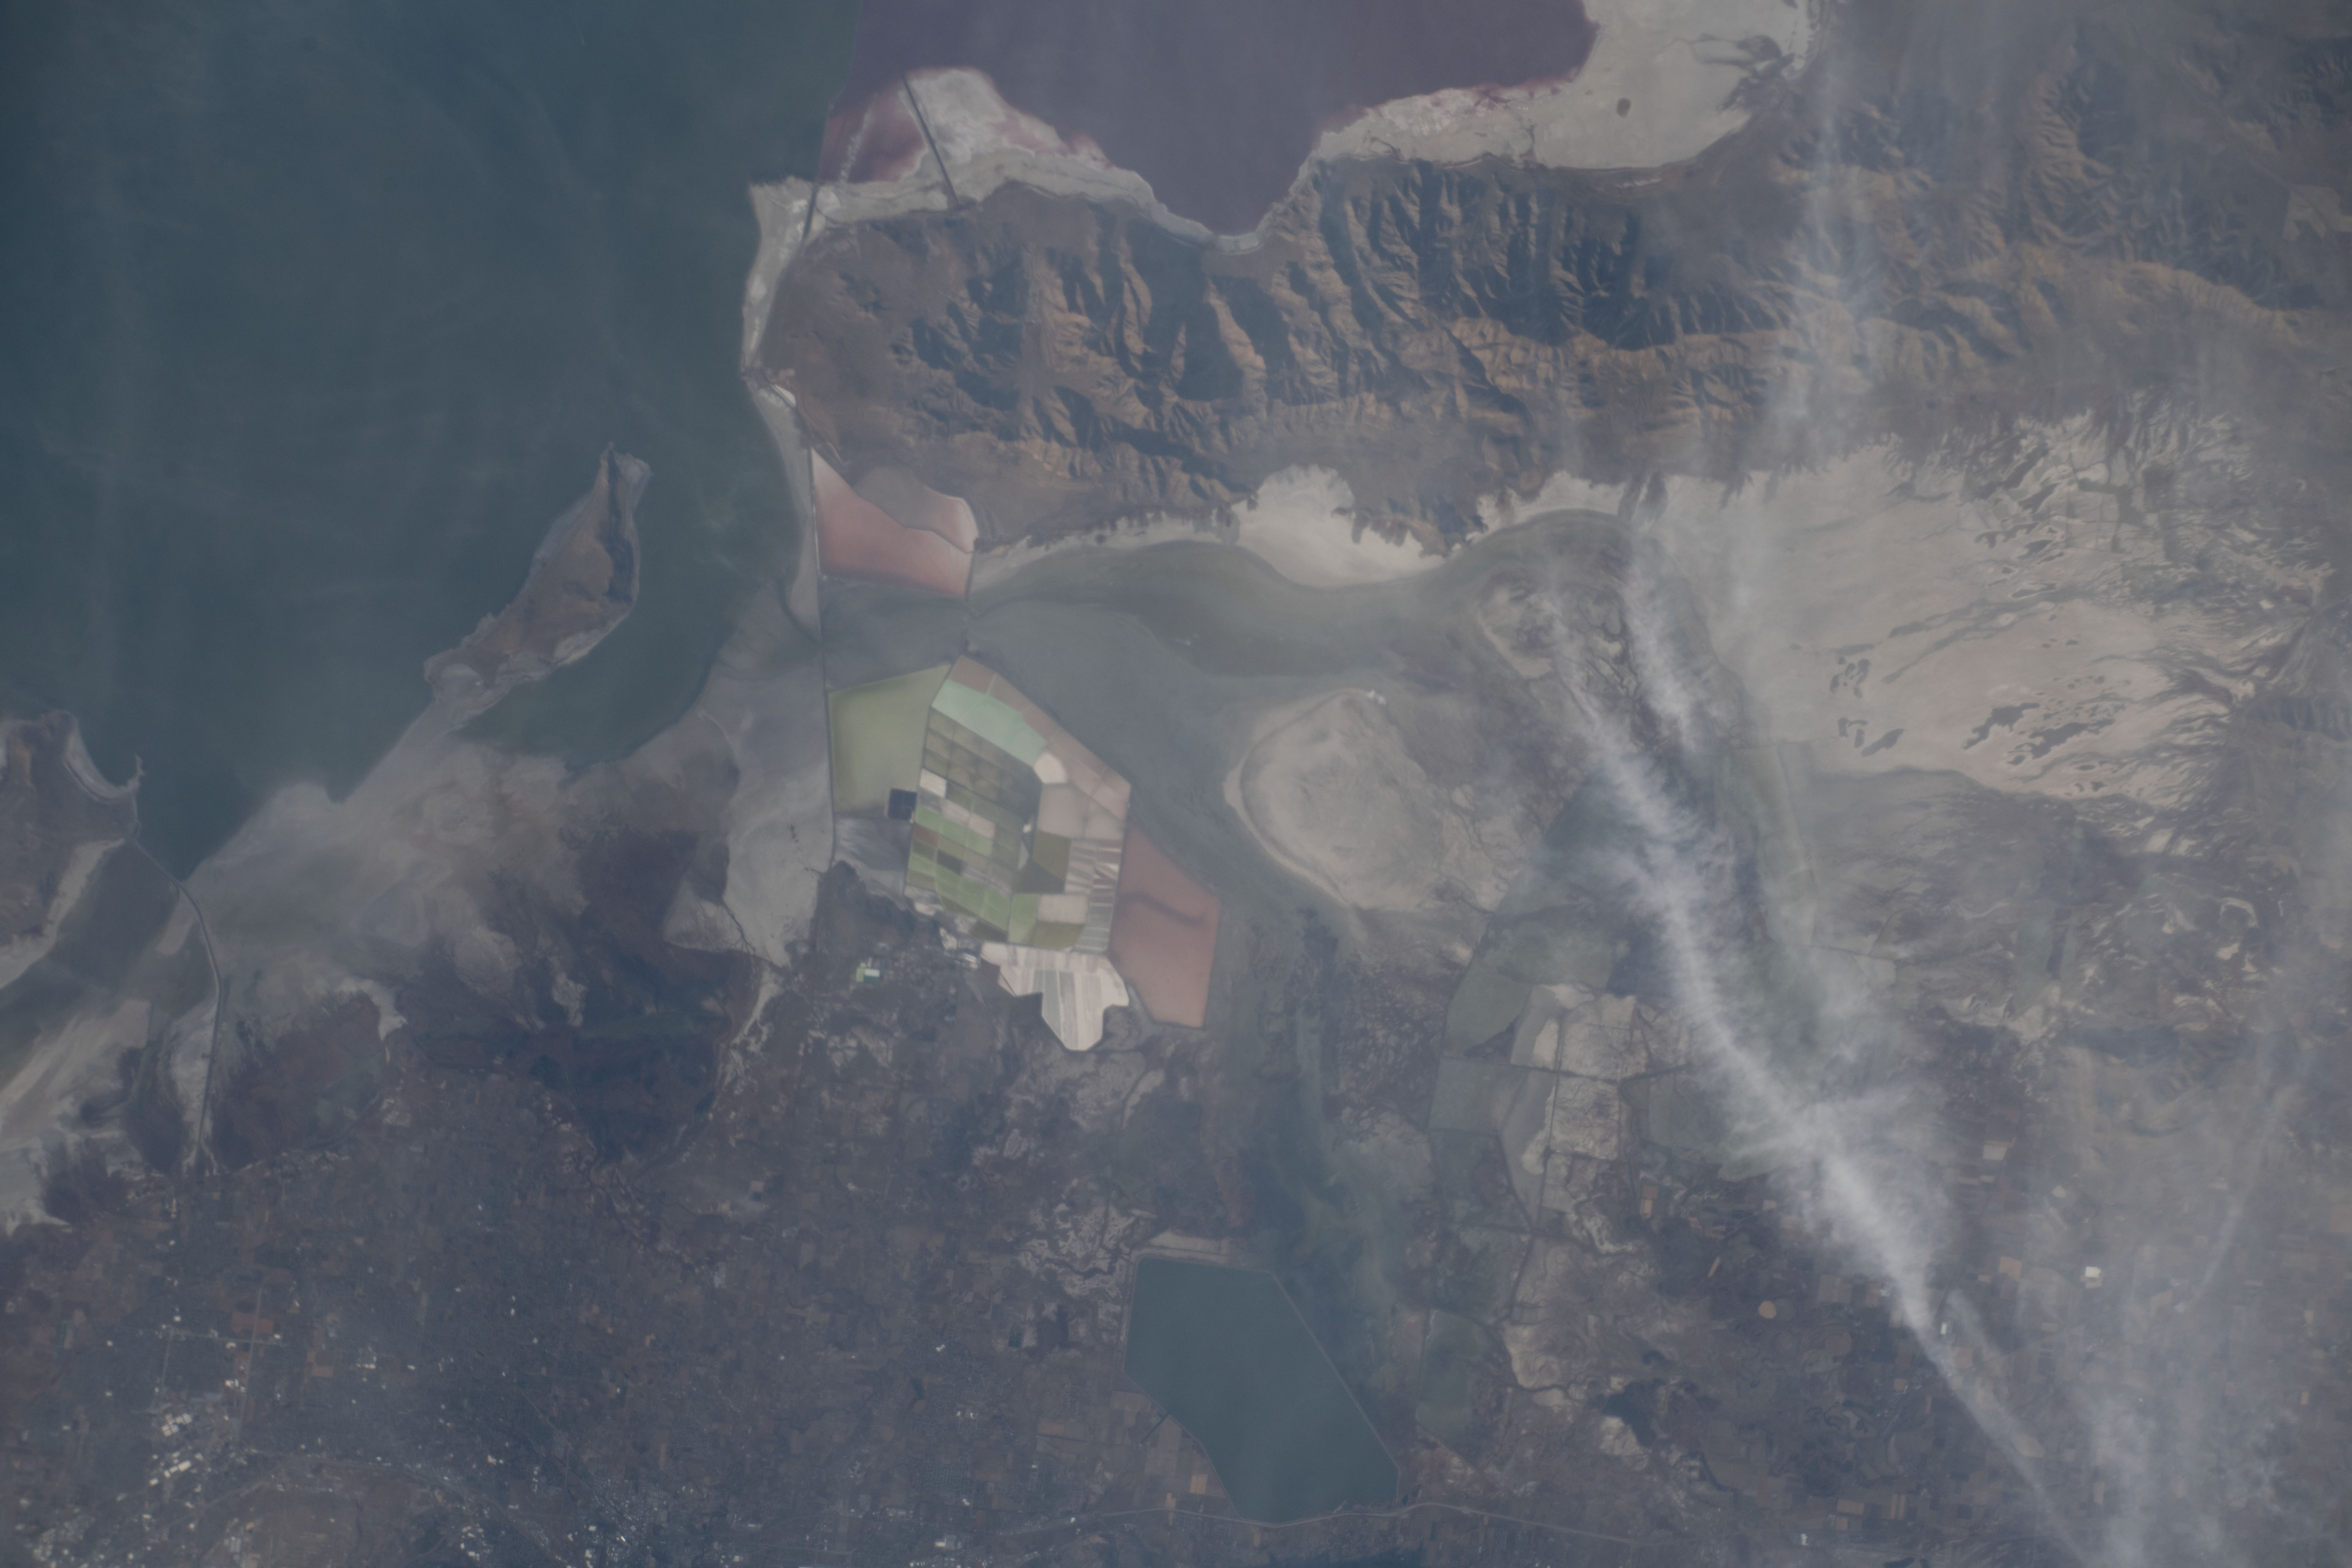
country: USA-UTAH
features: GREAT SALT LAKE, BOOTHE VALLEY HILL, LITTLE MOUNTAIN, WILLARD BAY RESERVOIR
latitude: 41.4
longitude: -112.3
